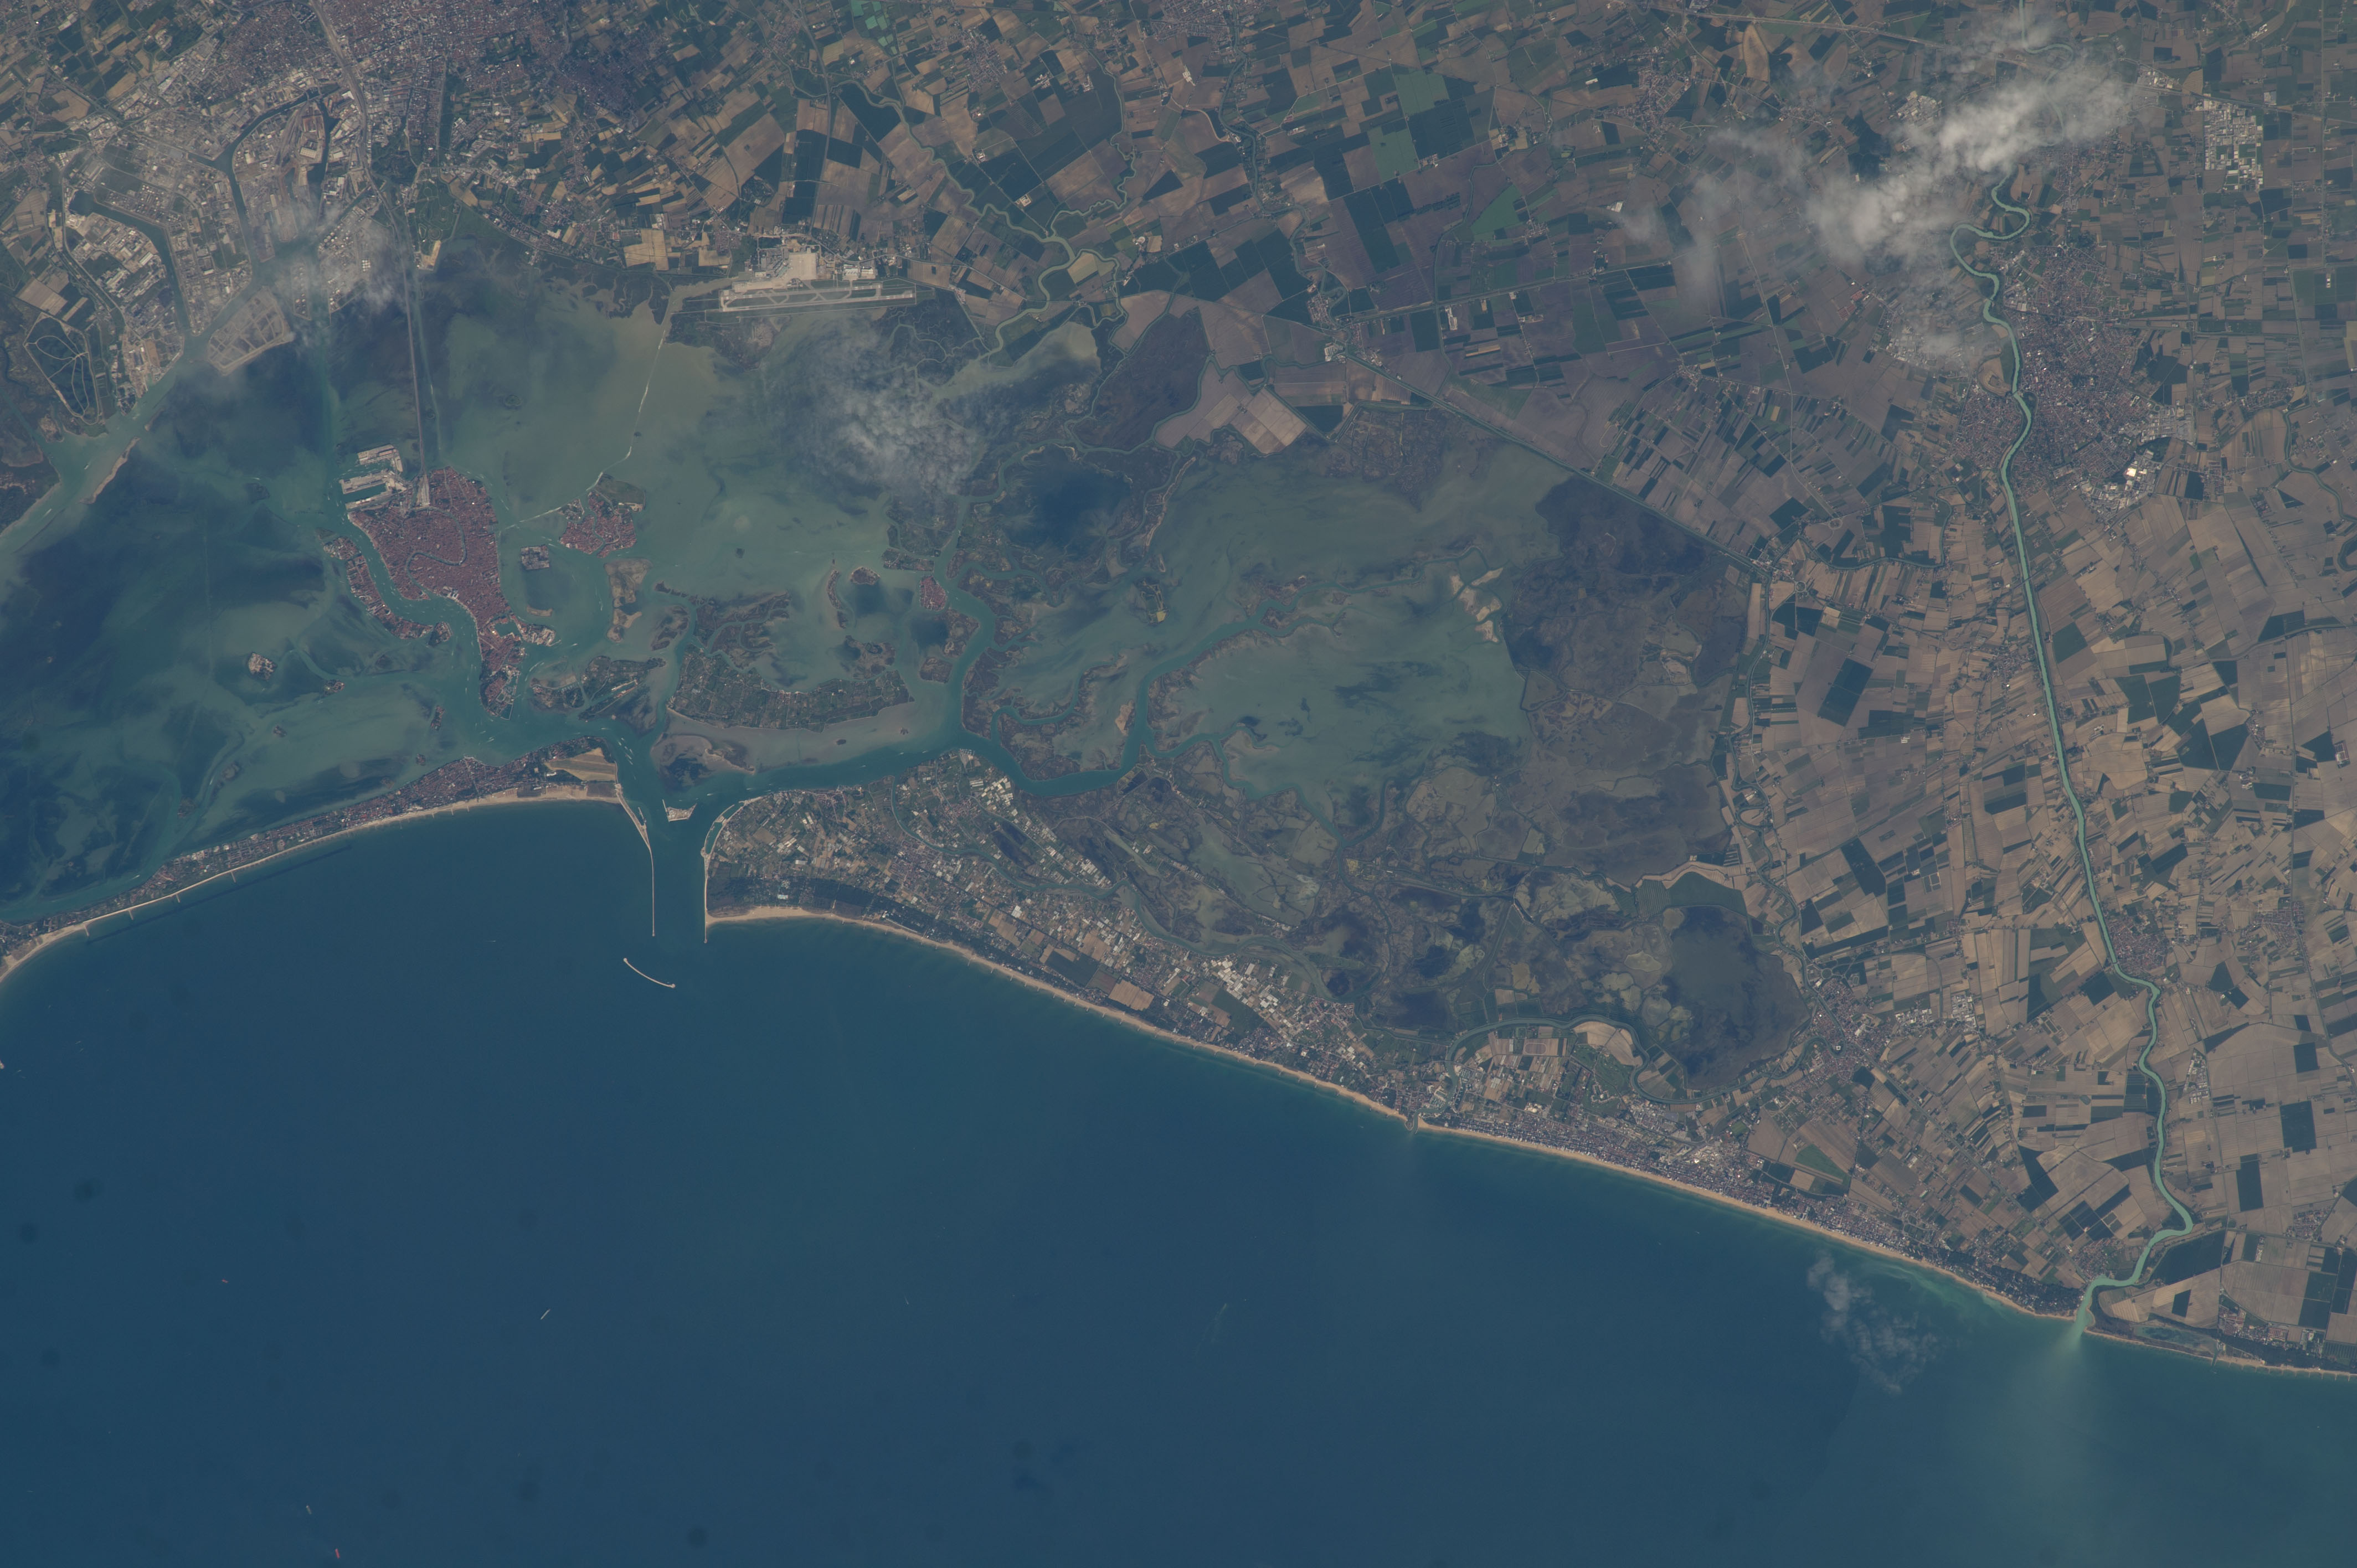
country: ITALY
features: VENICE CITY, VENETIAN LAGOON, COASTLINE, ADRIATIC SEA
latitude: 45.5
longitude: 12.5
